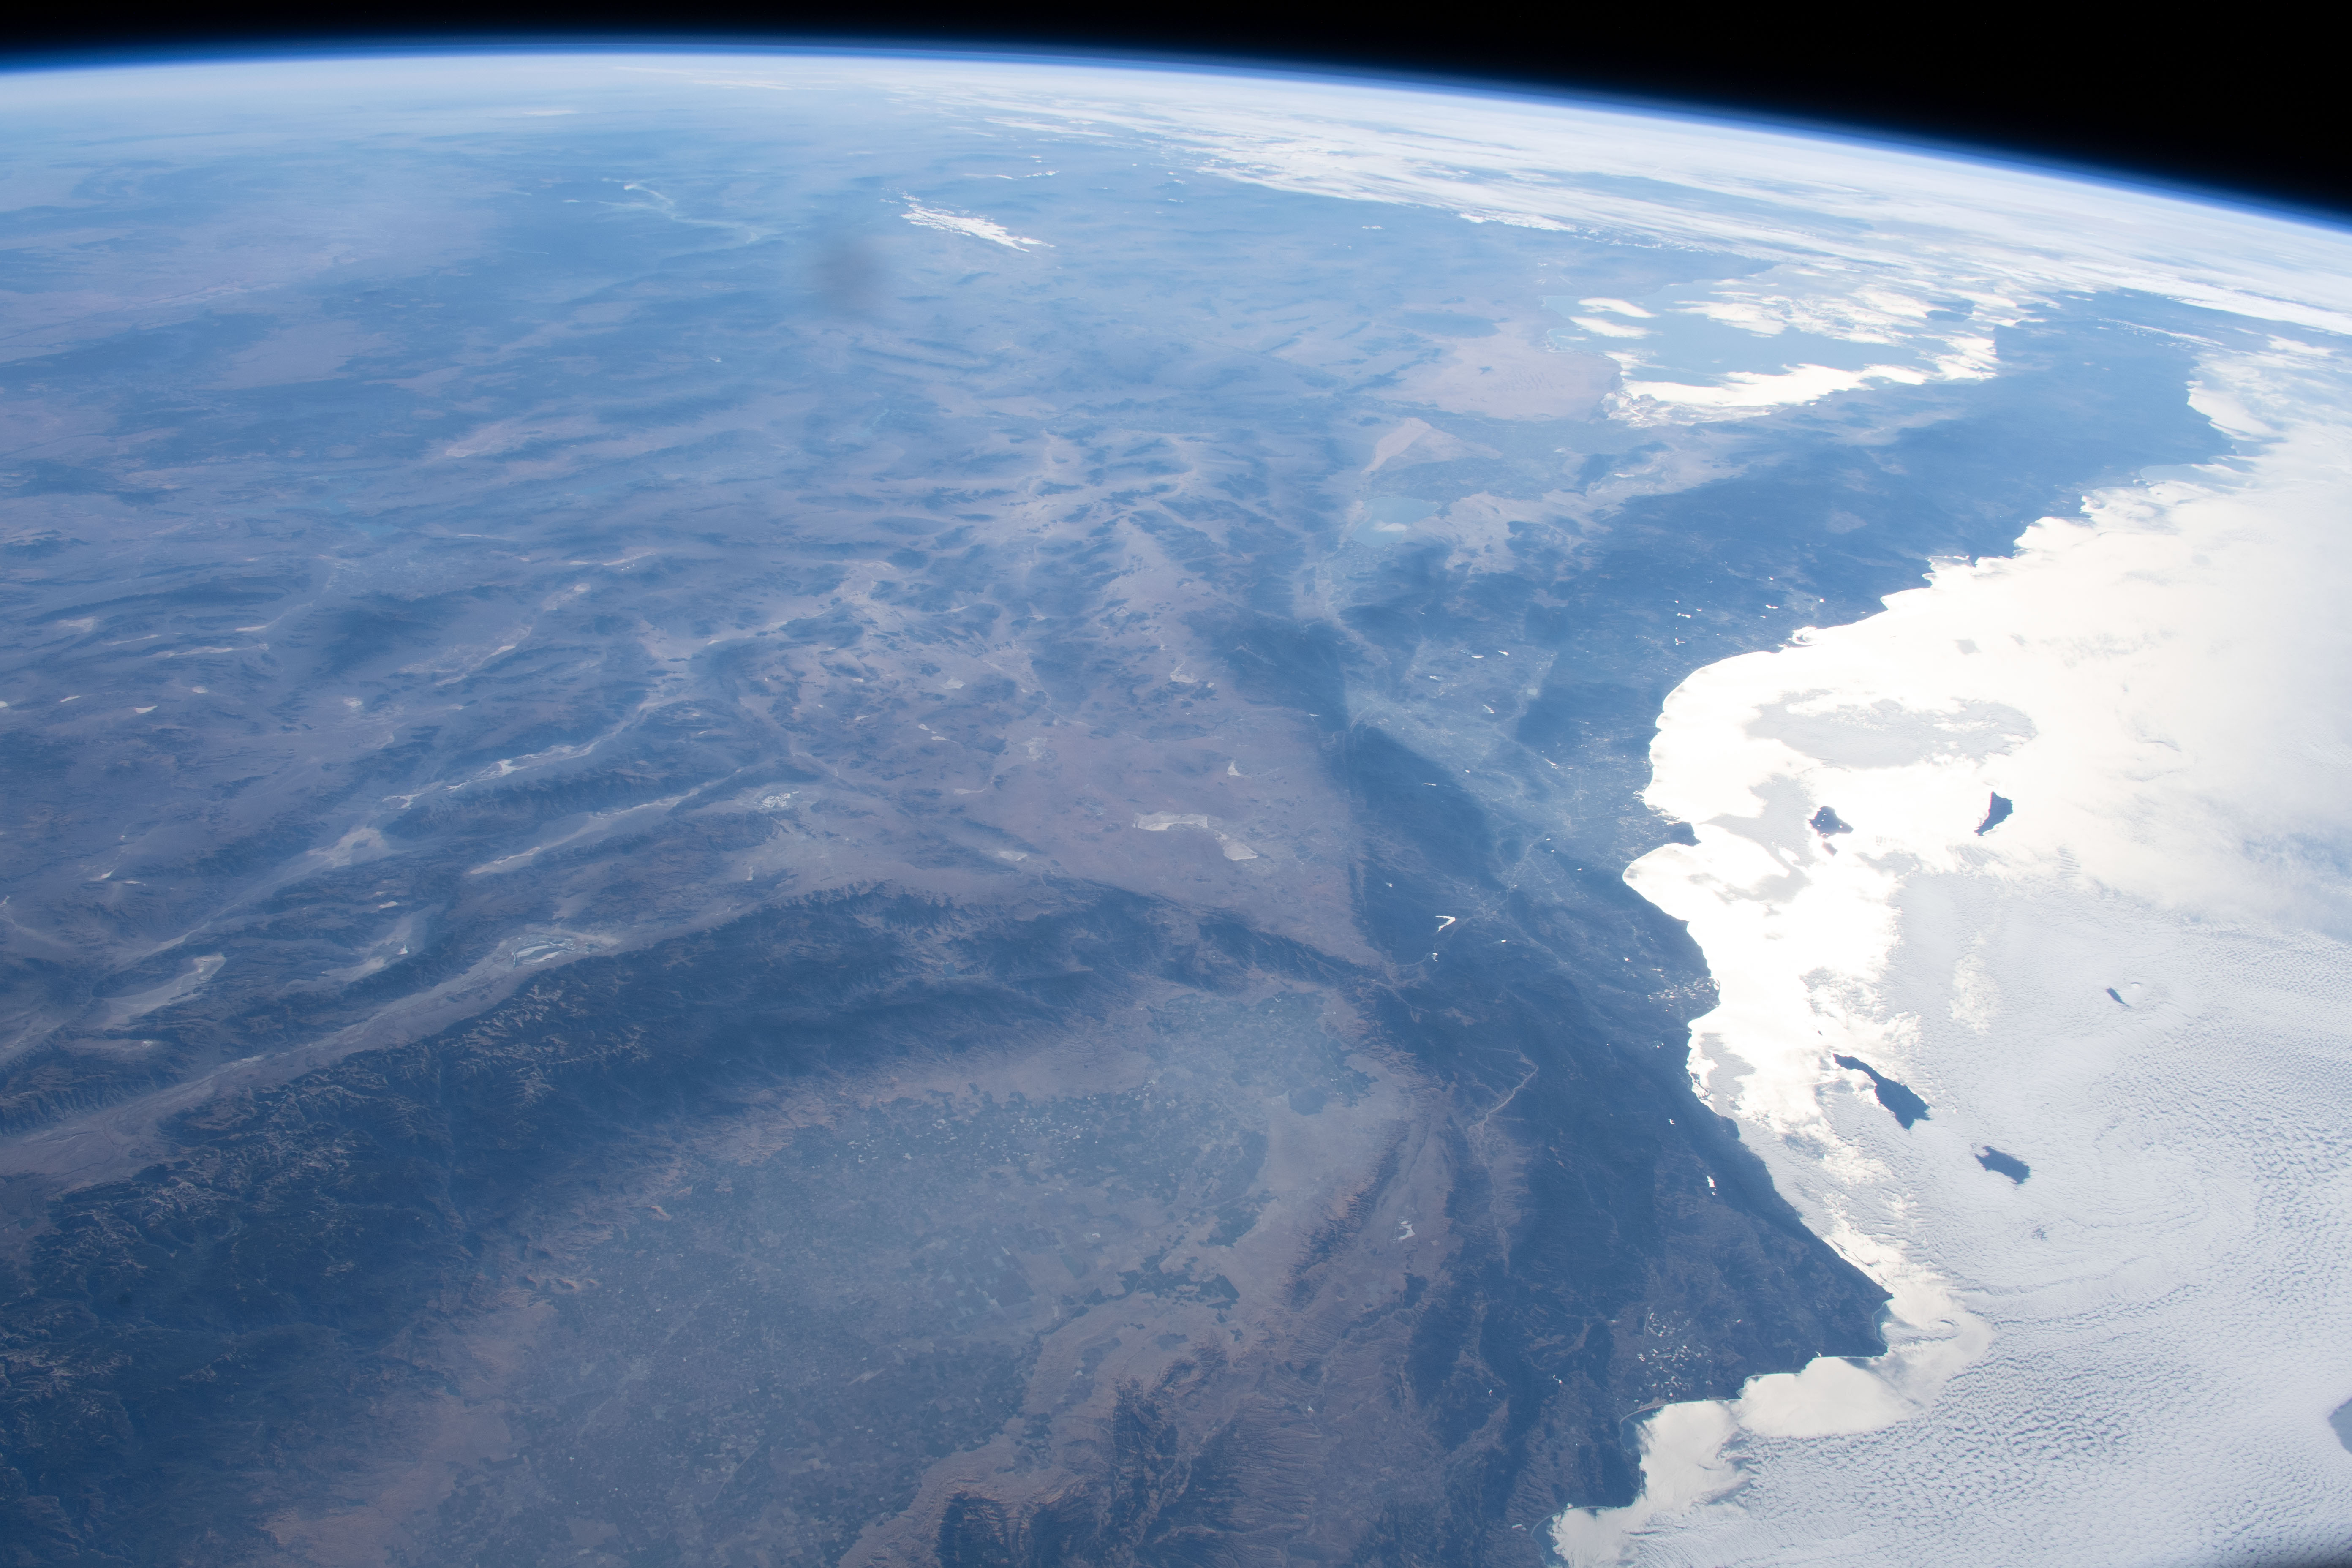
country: USA-CALIFORNIA
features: LOS ANGELES, VICTORVILLE, BAKERSFIELD, SIERRA NEVADA MOUNTAINS, SUNGLINT, COAST
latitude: 35.0
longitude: -117.5
